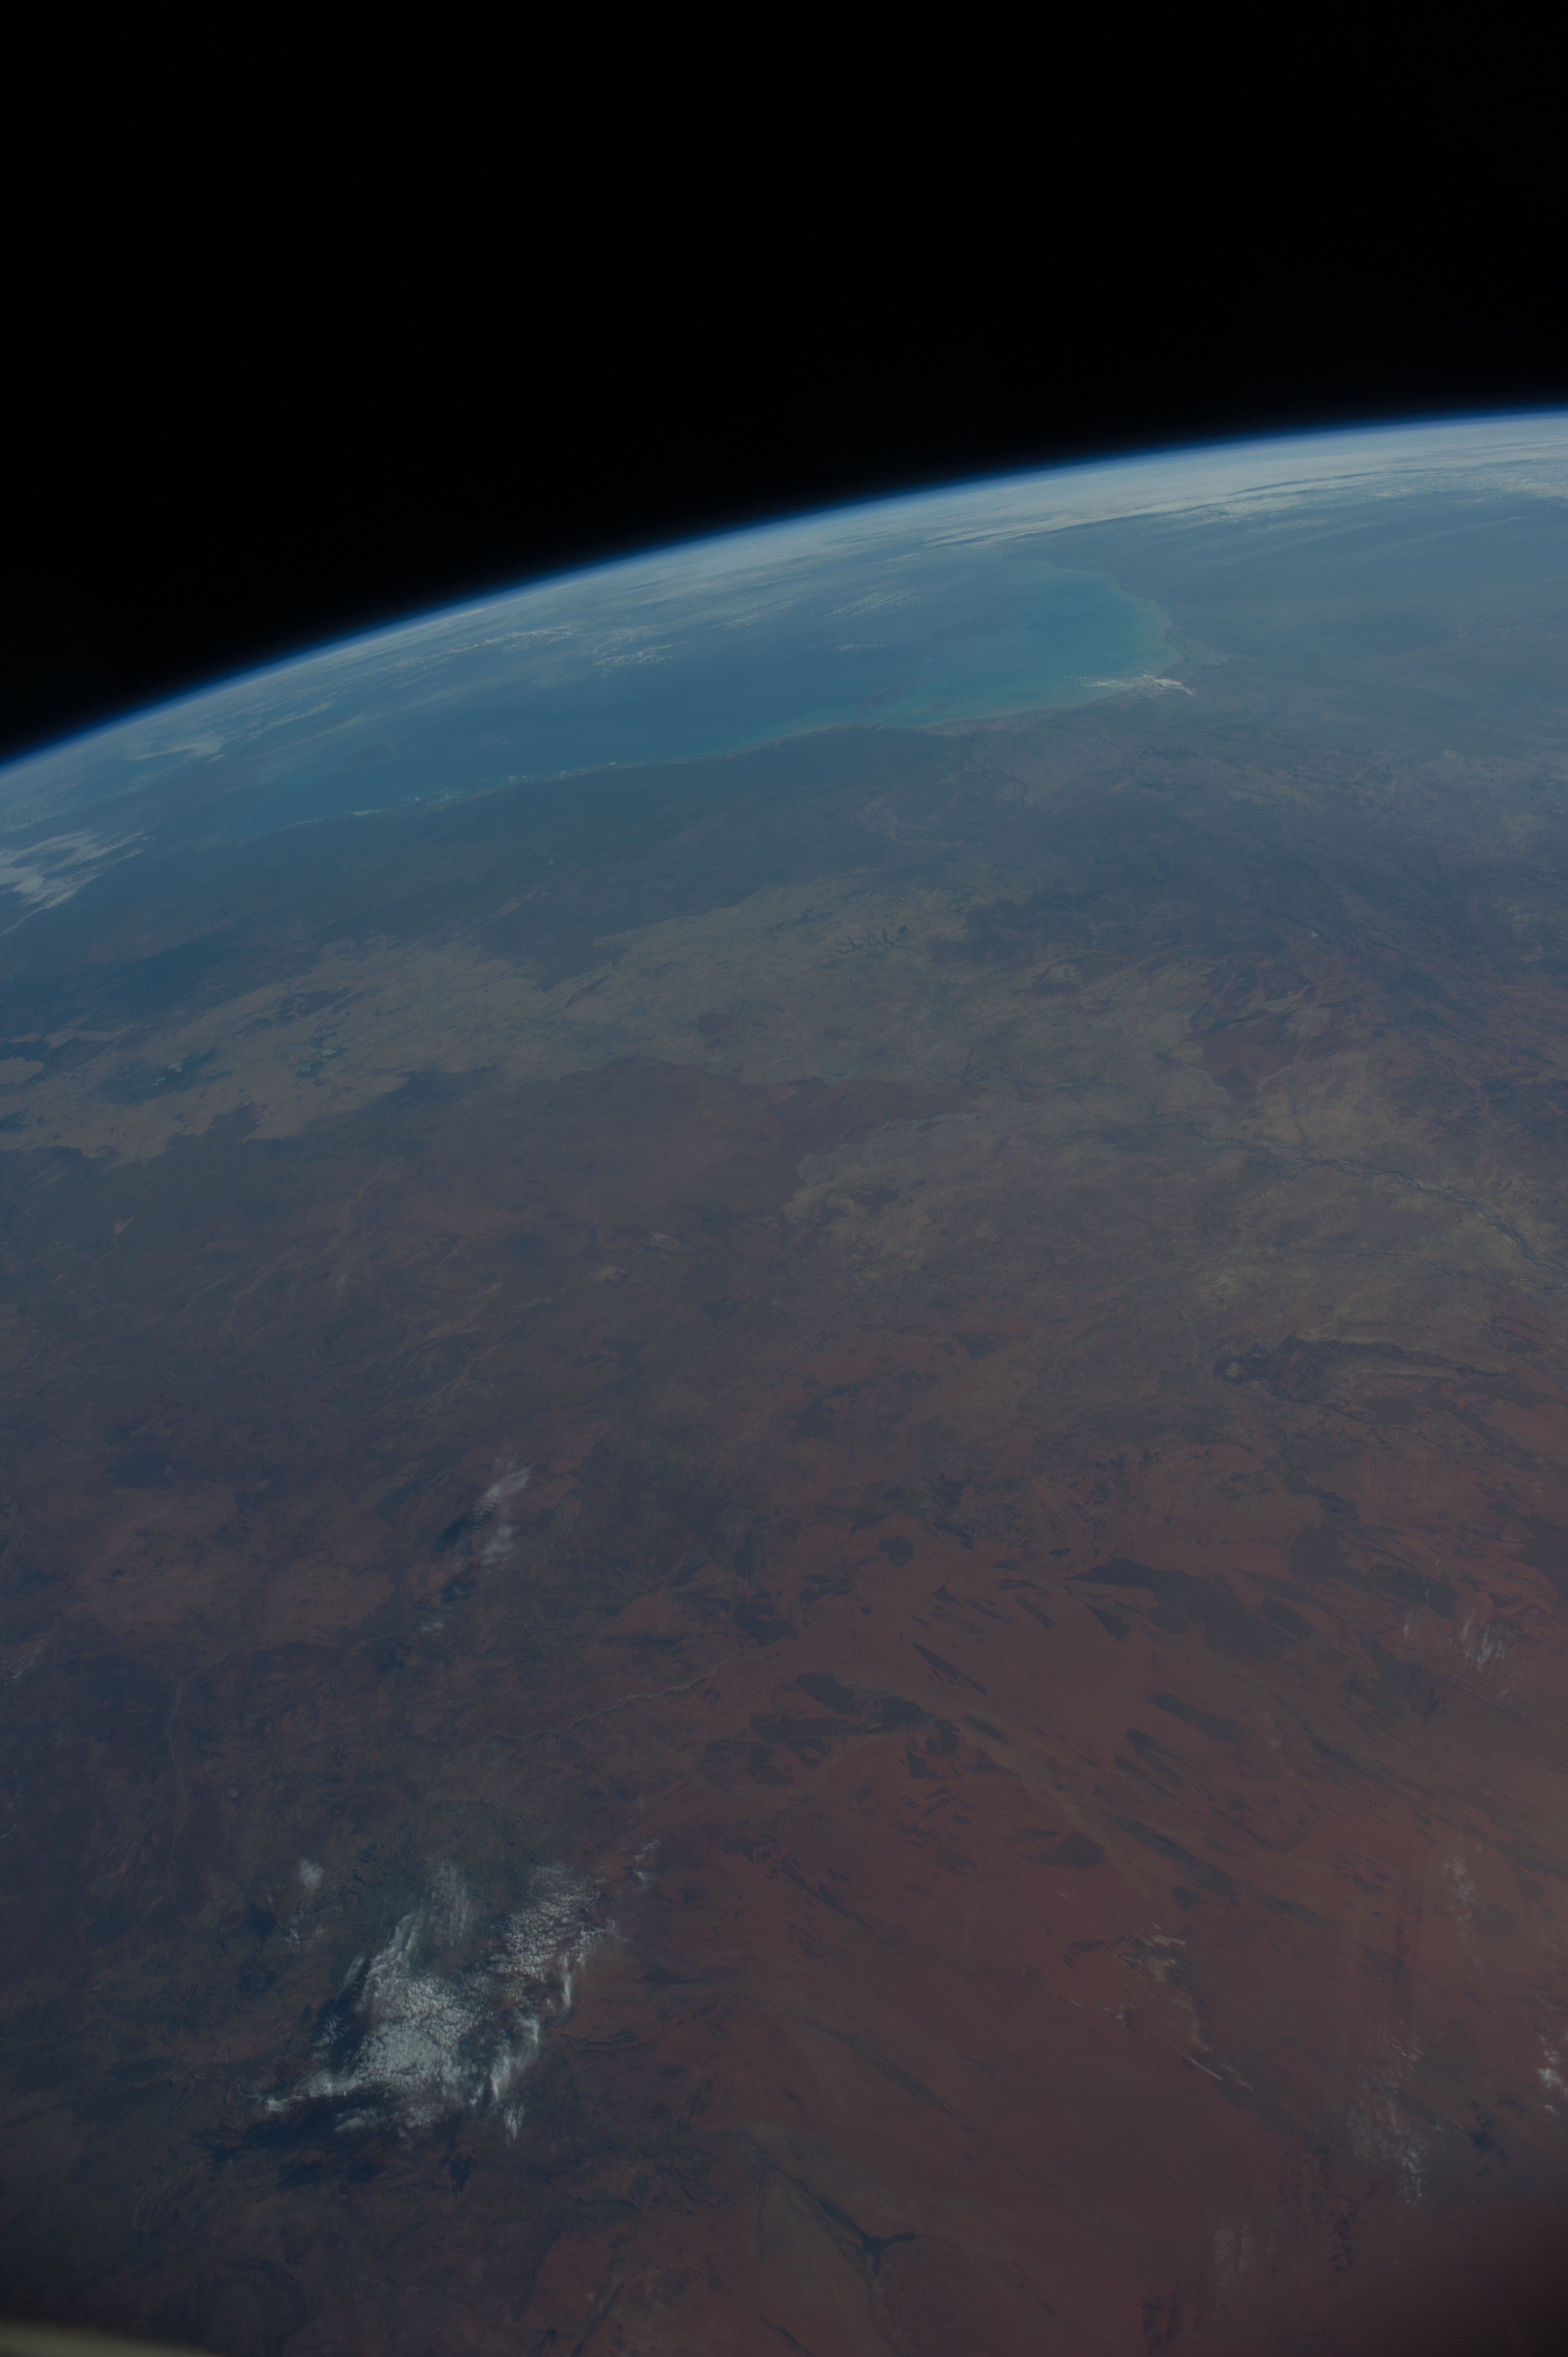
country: AUSTRALIA-NT
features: SIMPSON DES., G. OF CARPENTARIA, ATMOSPHERIC LIMB
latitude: -22.0
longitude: 136.5
